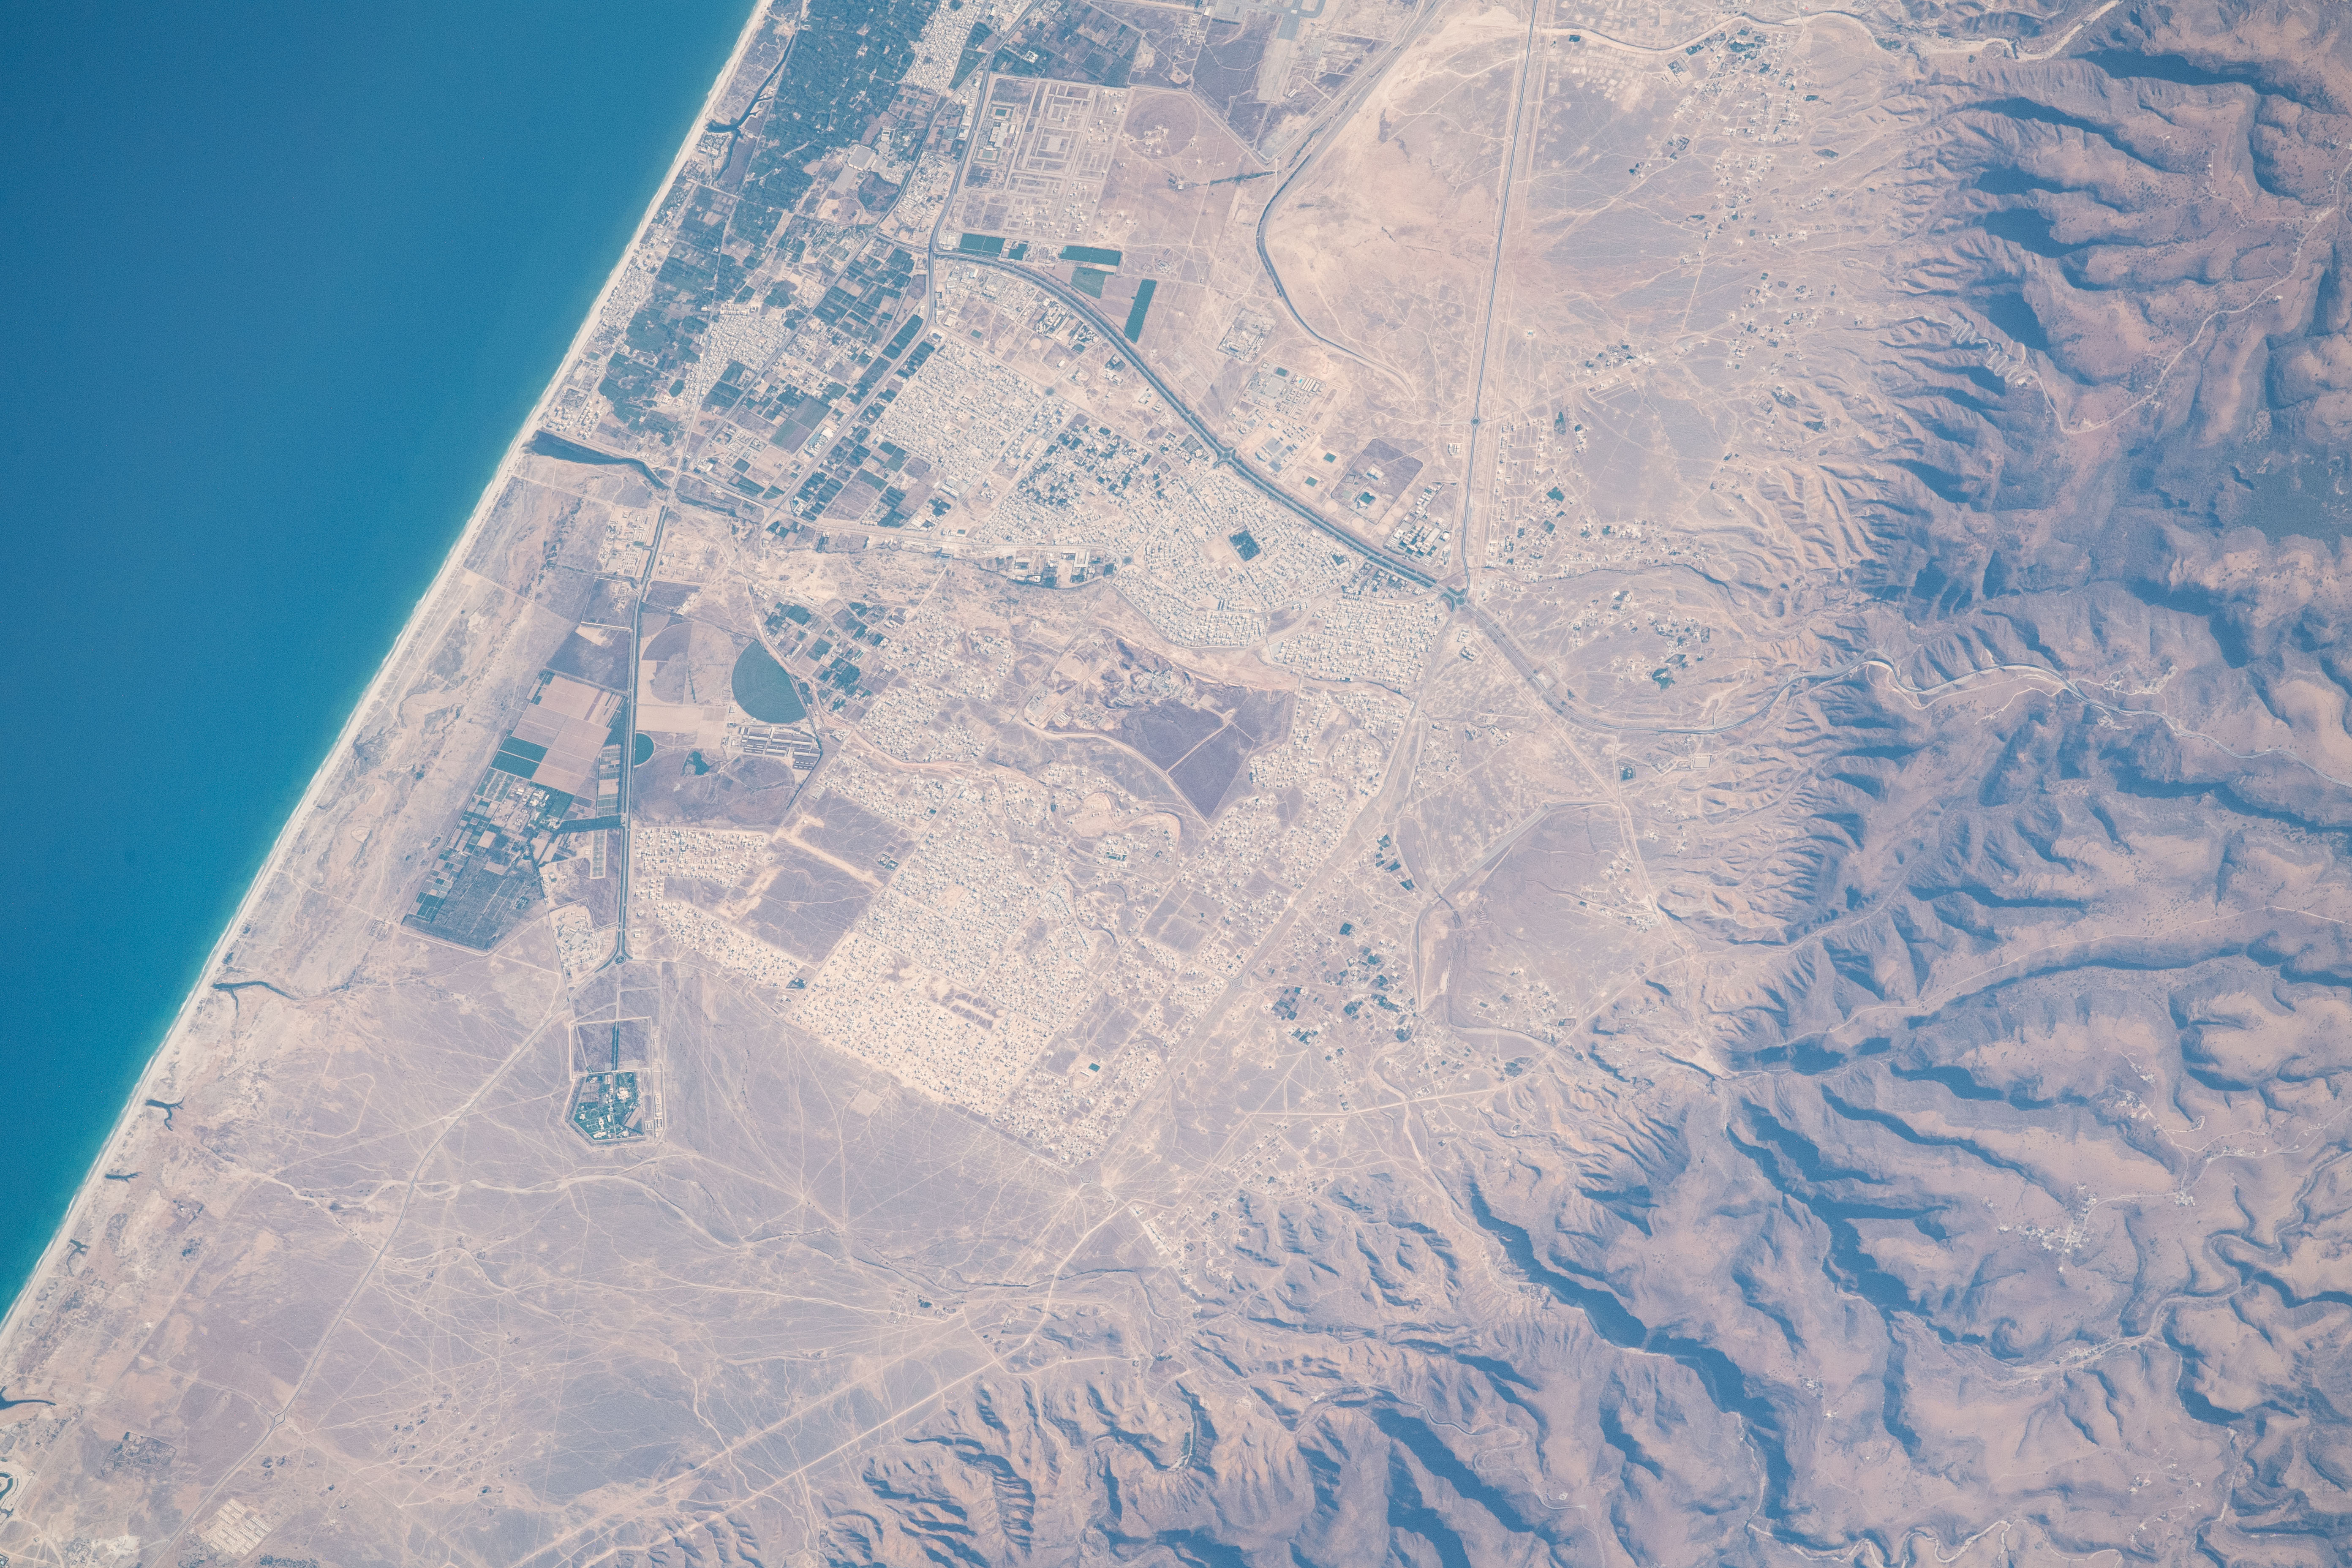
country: OMAN
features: AS SAADAH PARK, SAHALNOOT
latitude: 17.1
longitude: 54.2
